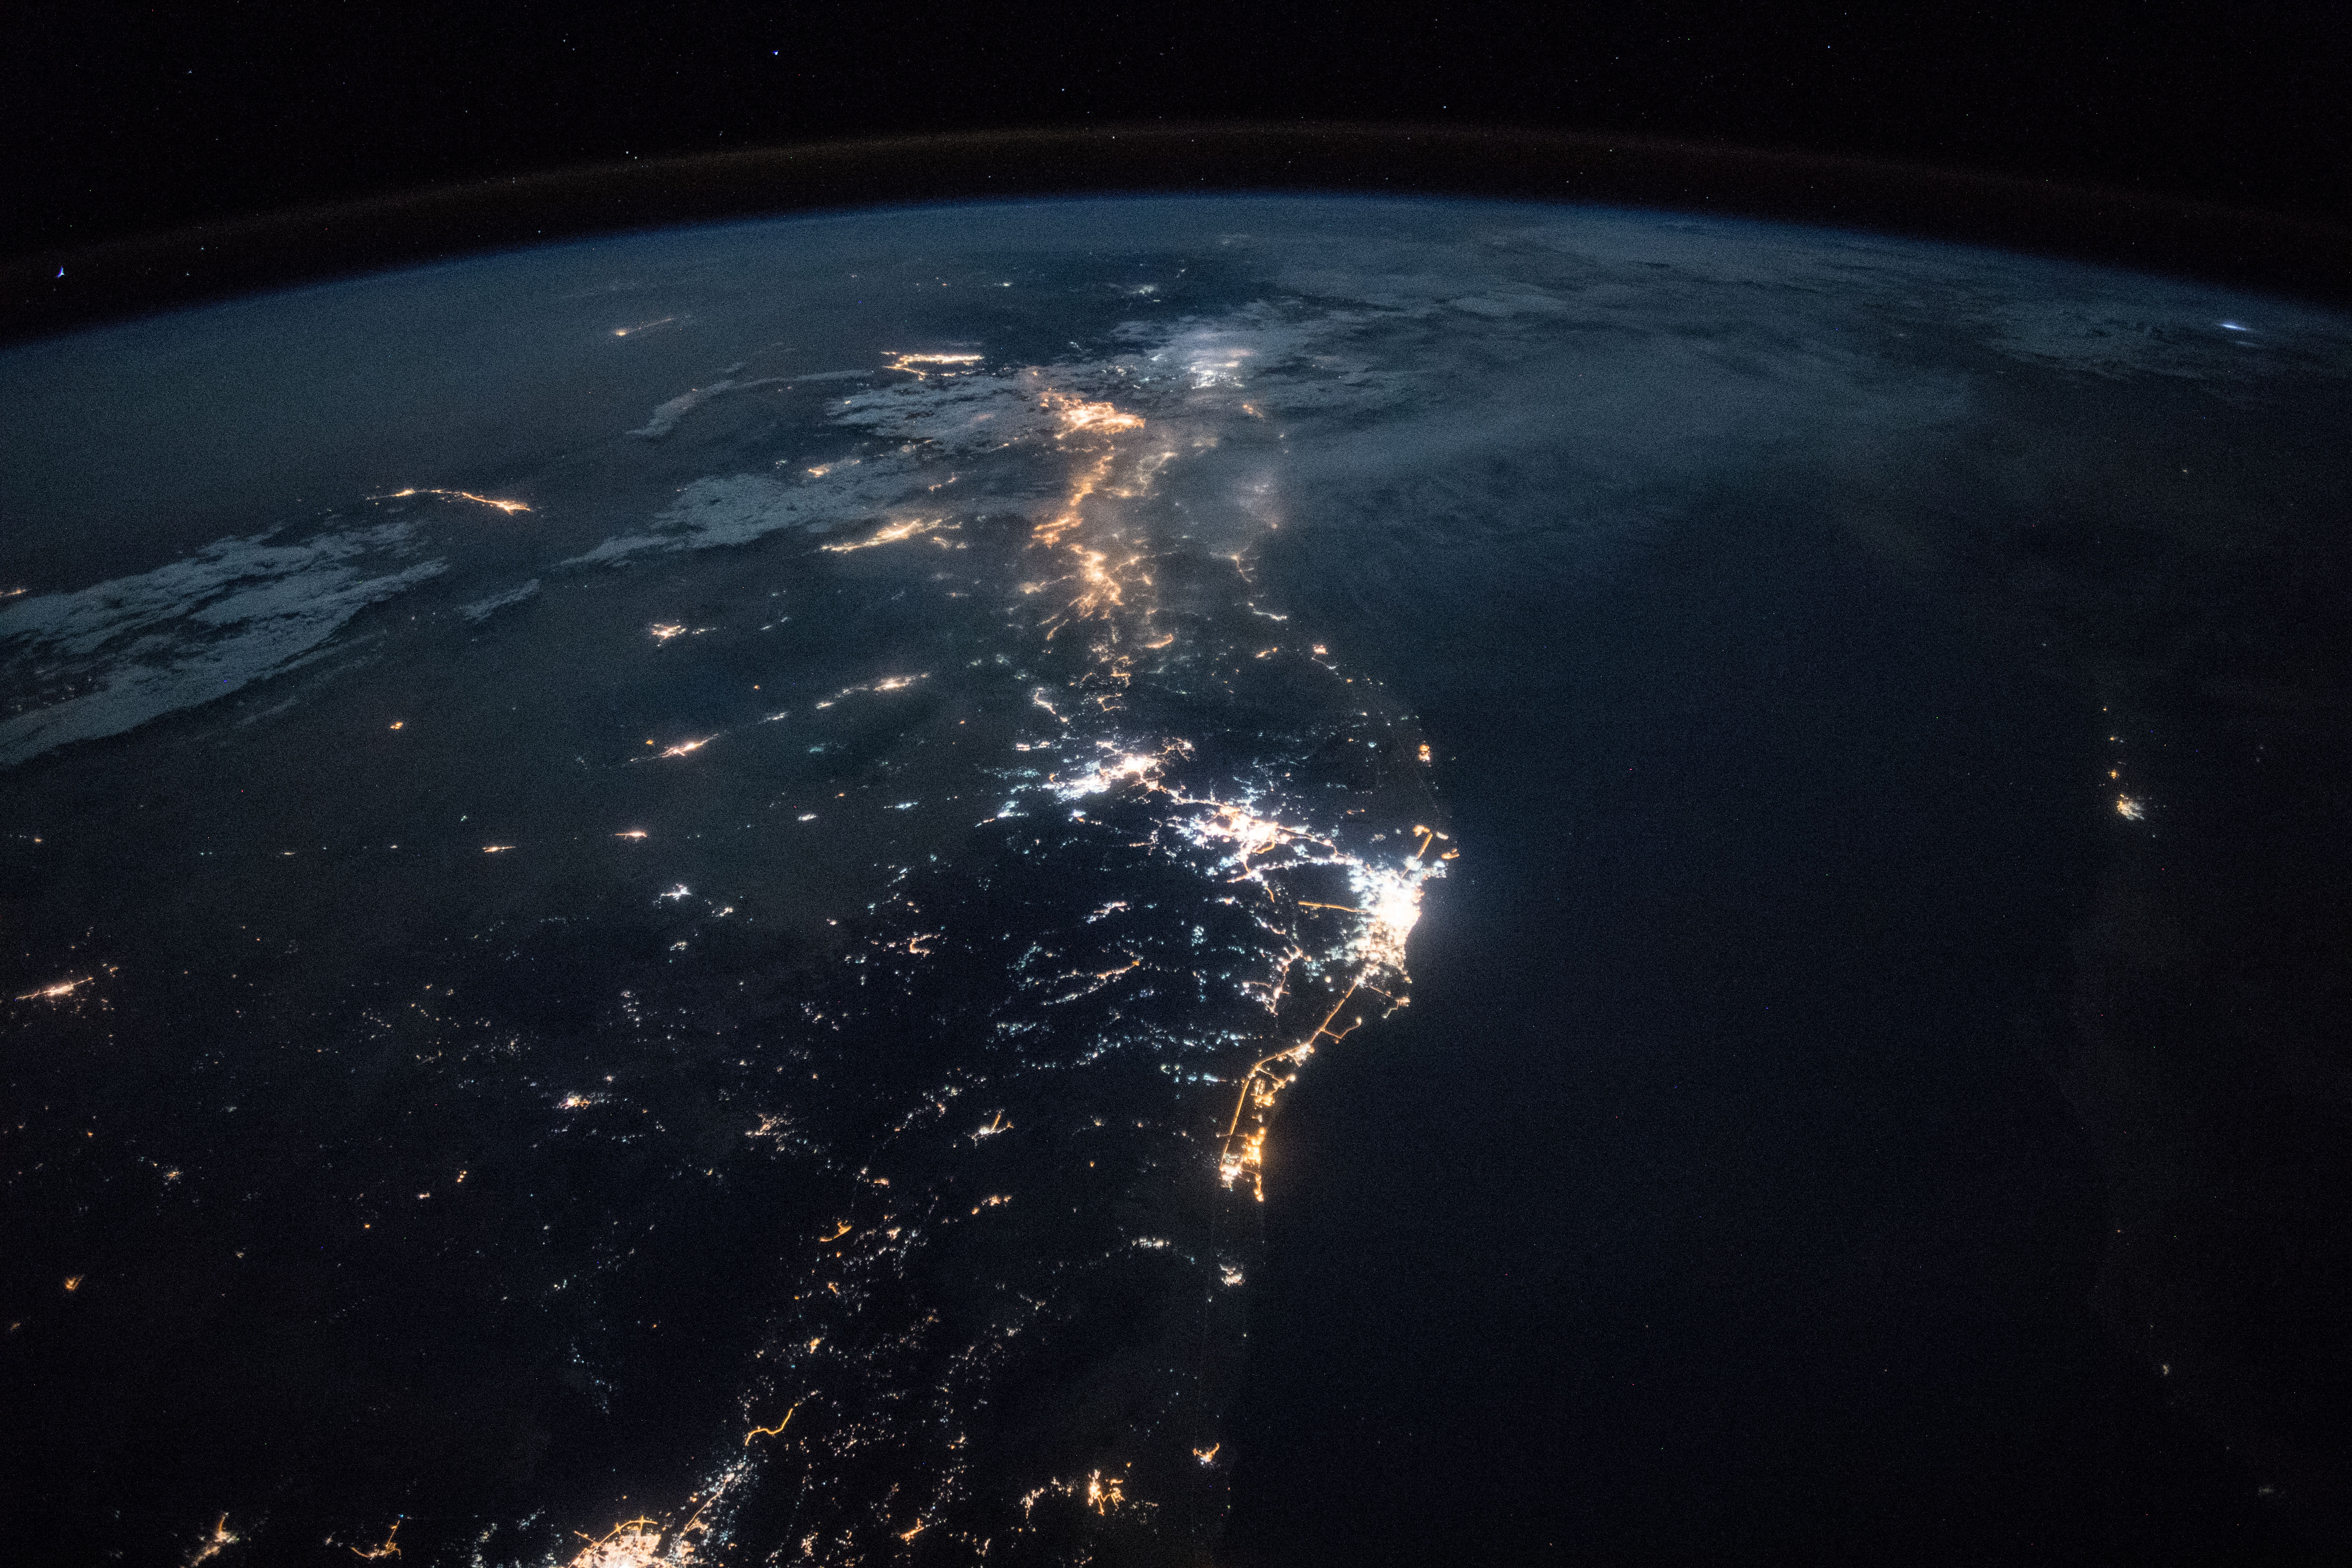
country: SAUDI ARABIA
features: SIGNAL HILL, PORT SUDAN, YANBU CITY, RED SEA, MEDINA CITY, JEDDAH CITY, NUBIAN DESERT, MECCA CITY, NIGHT, EARTH LIMB
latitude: 21.8
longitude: 39.1
